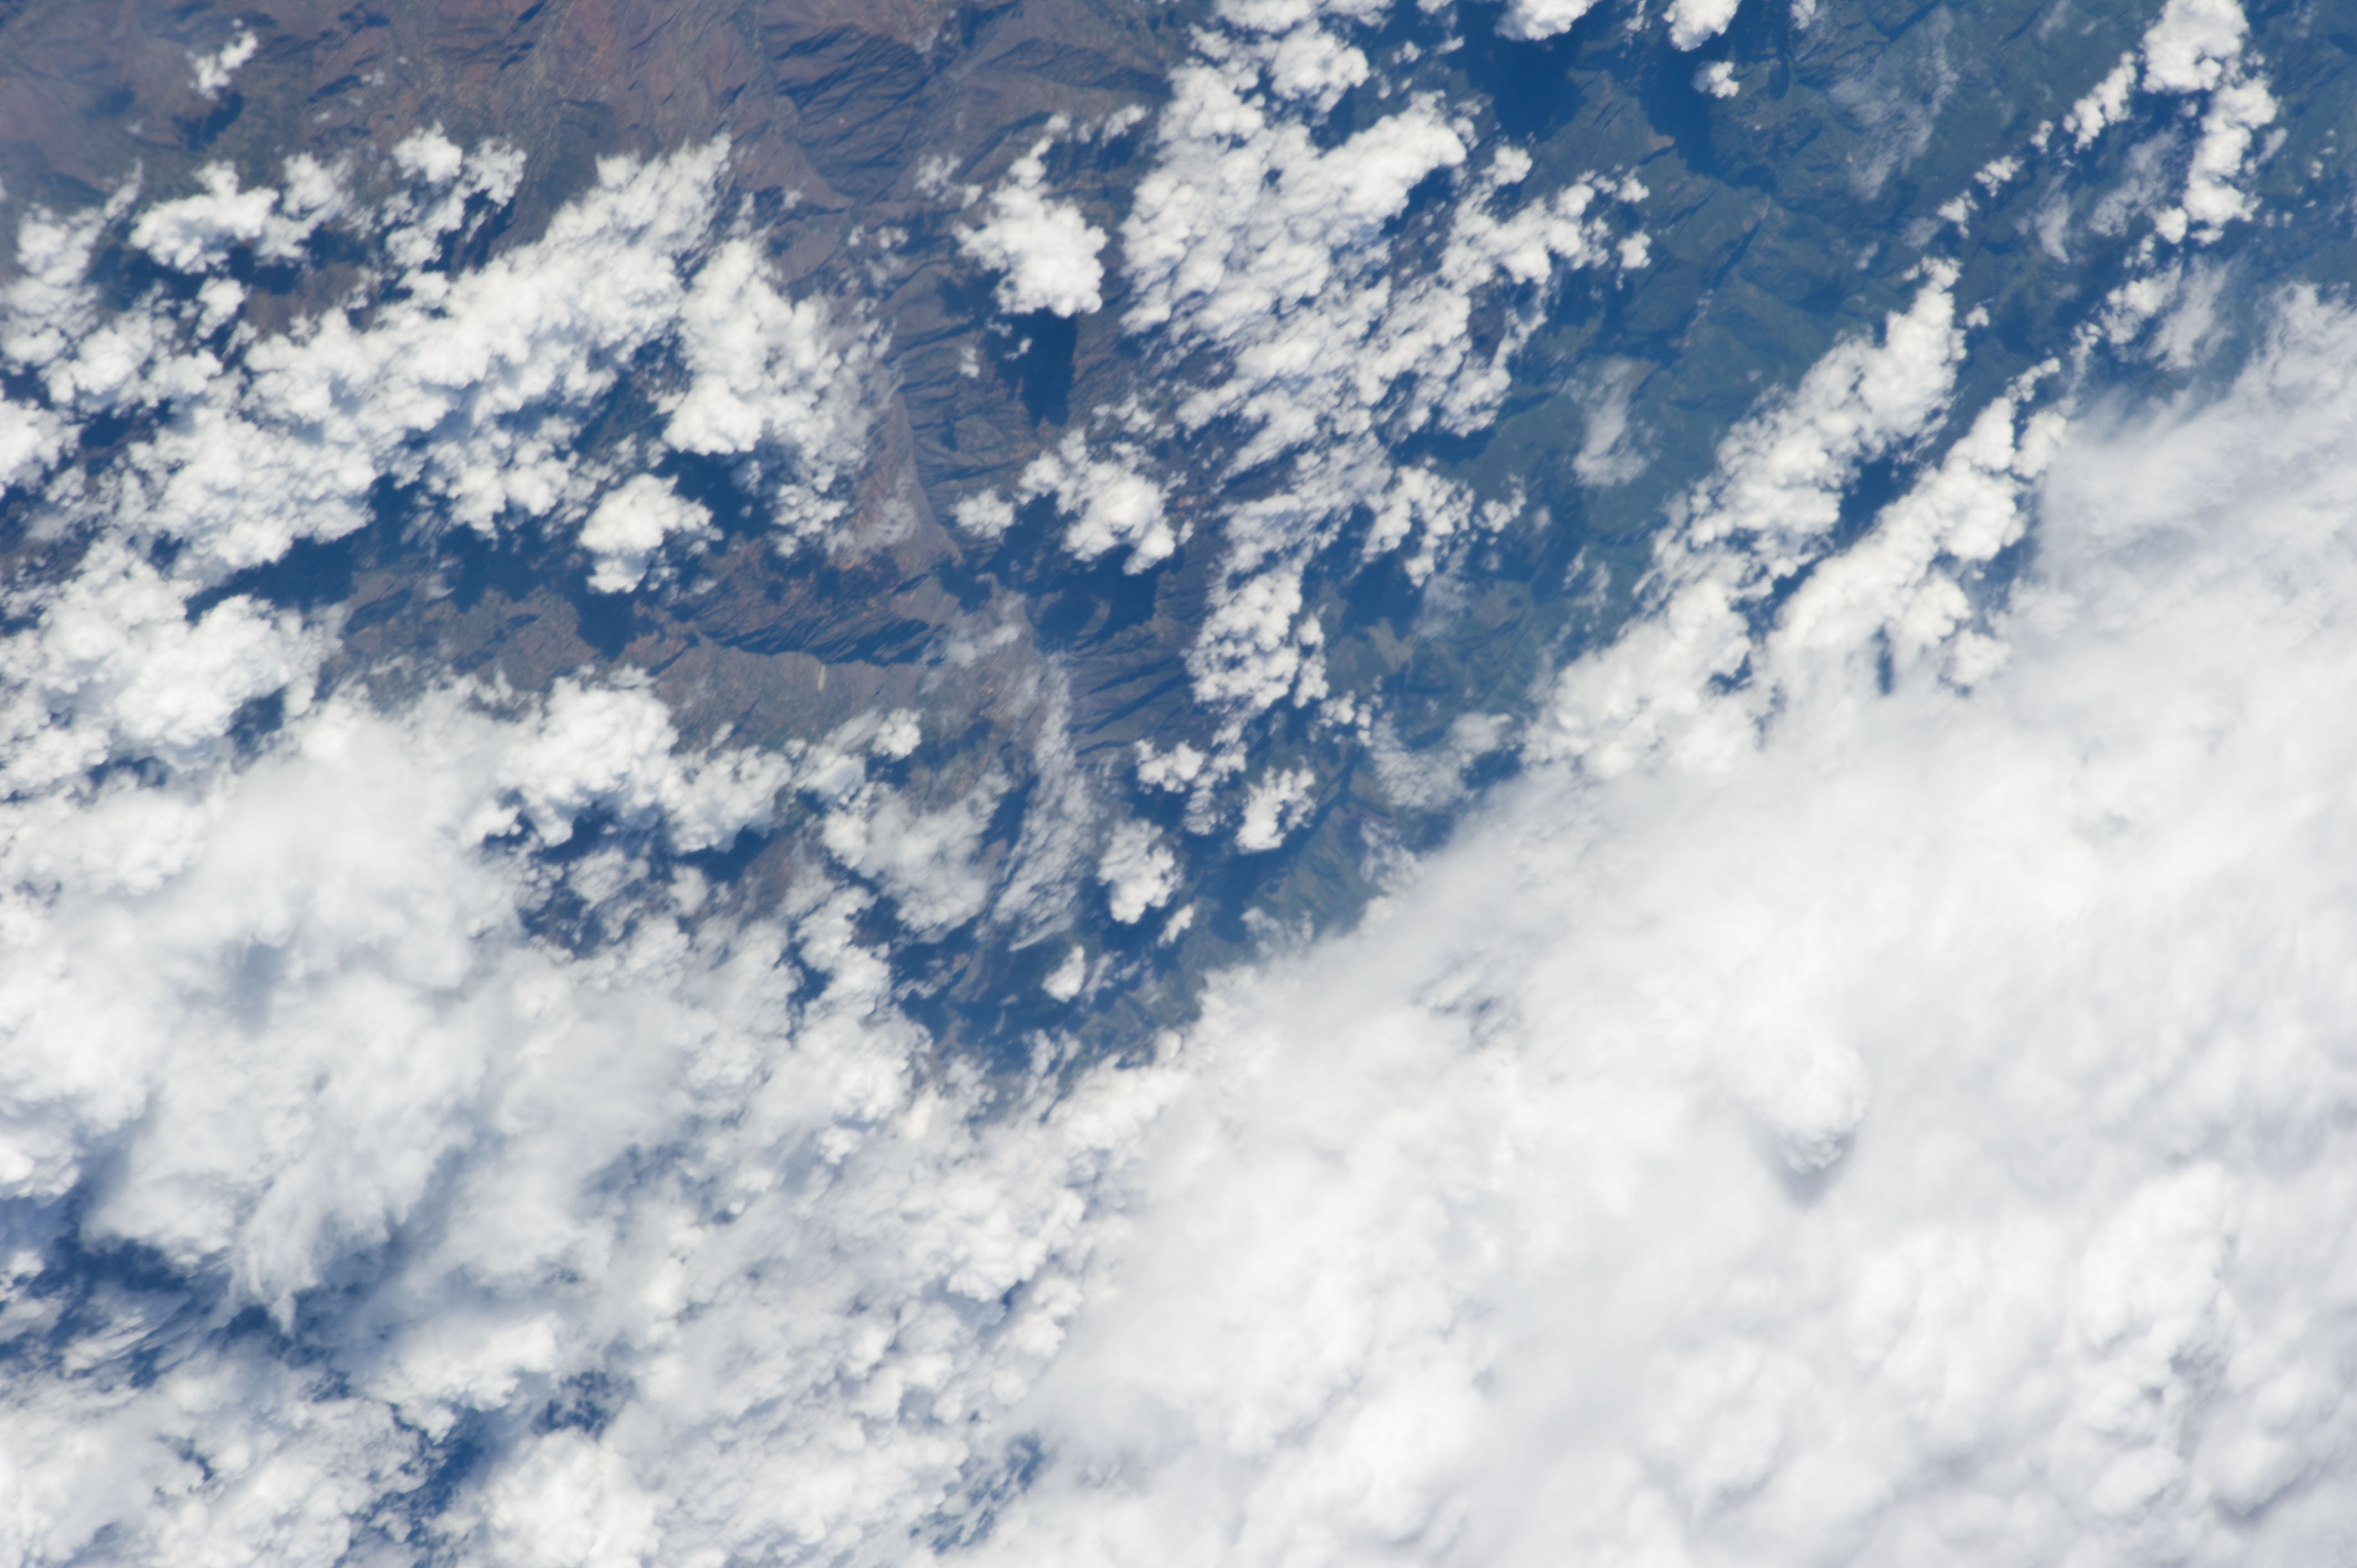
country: PERU
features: SUBANDEAN RANGES, CANYONS, HUALLAGA R.
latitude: -9.7
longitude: -75.9
